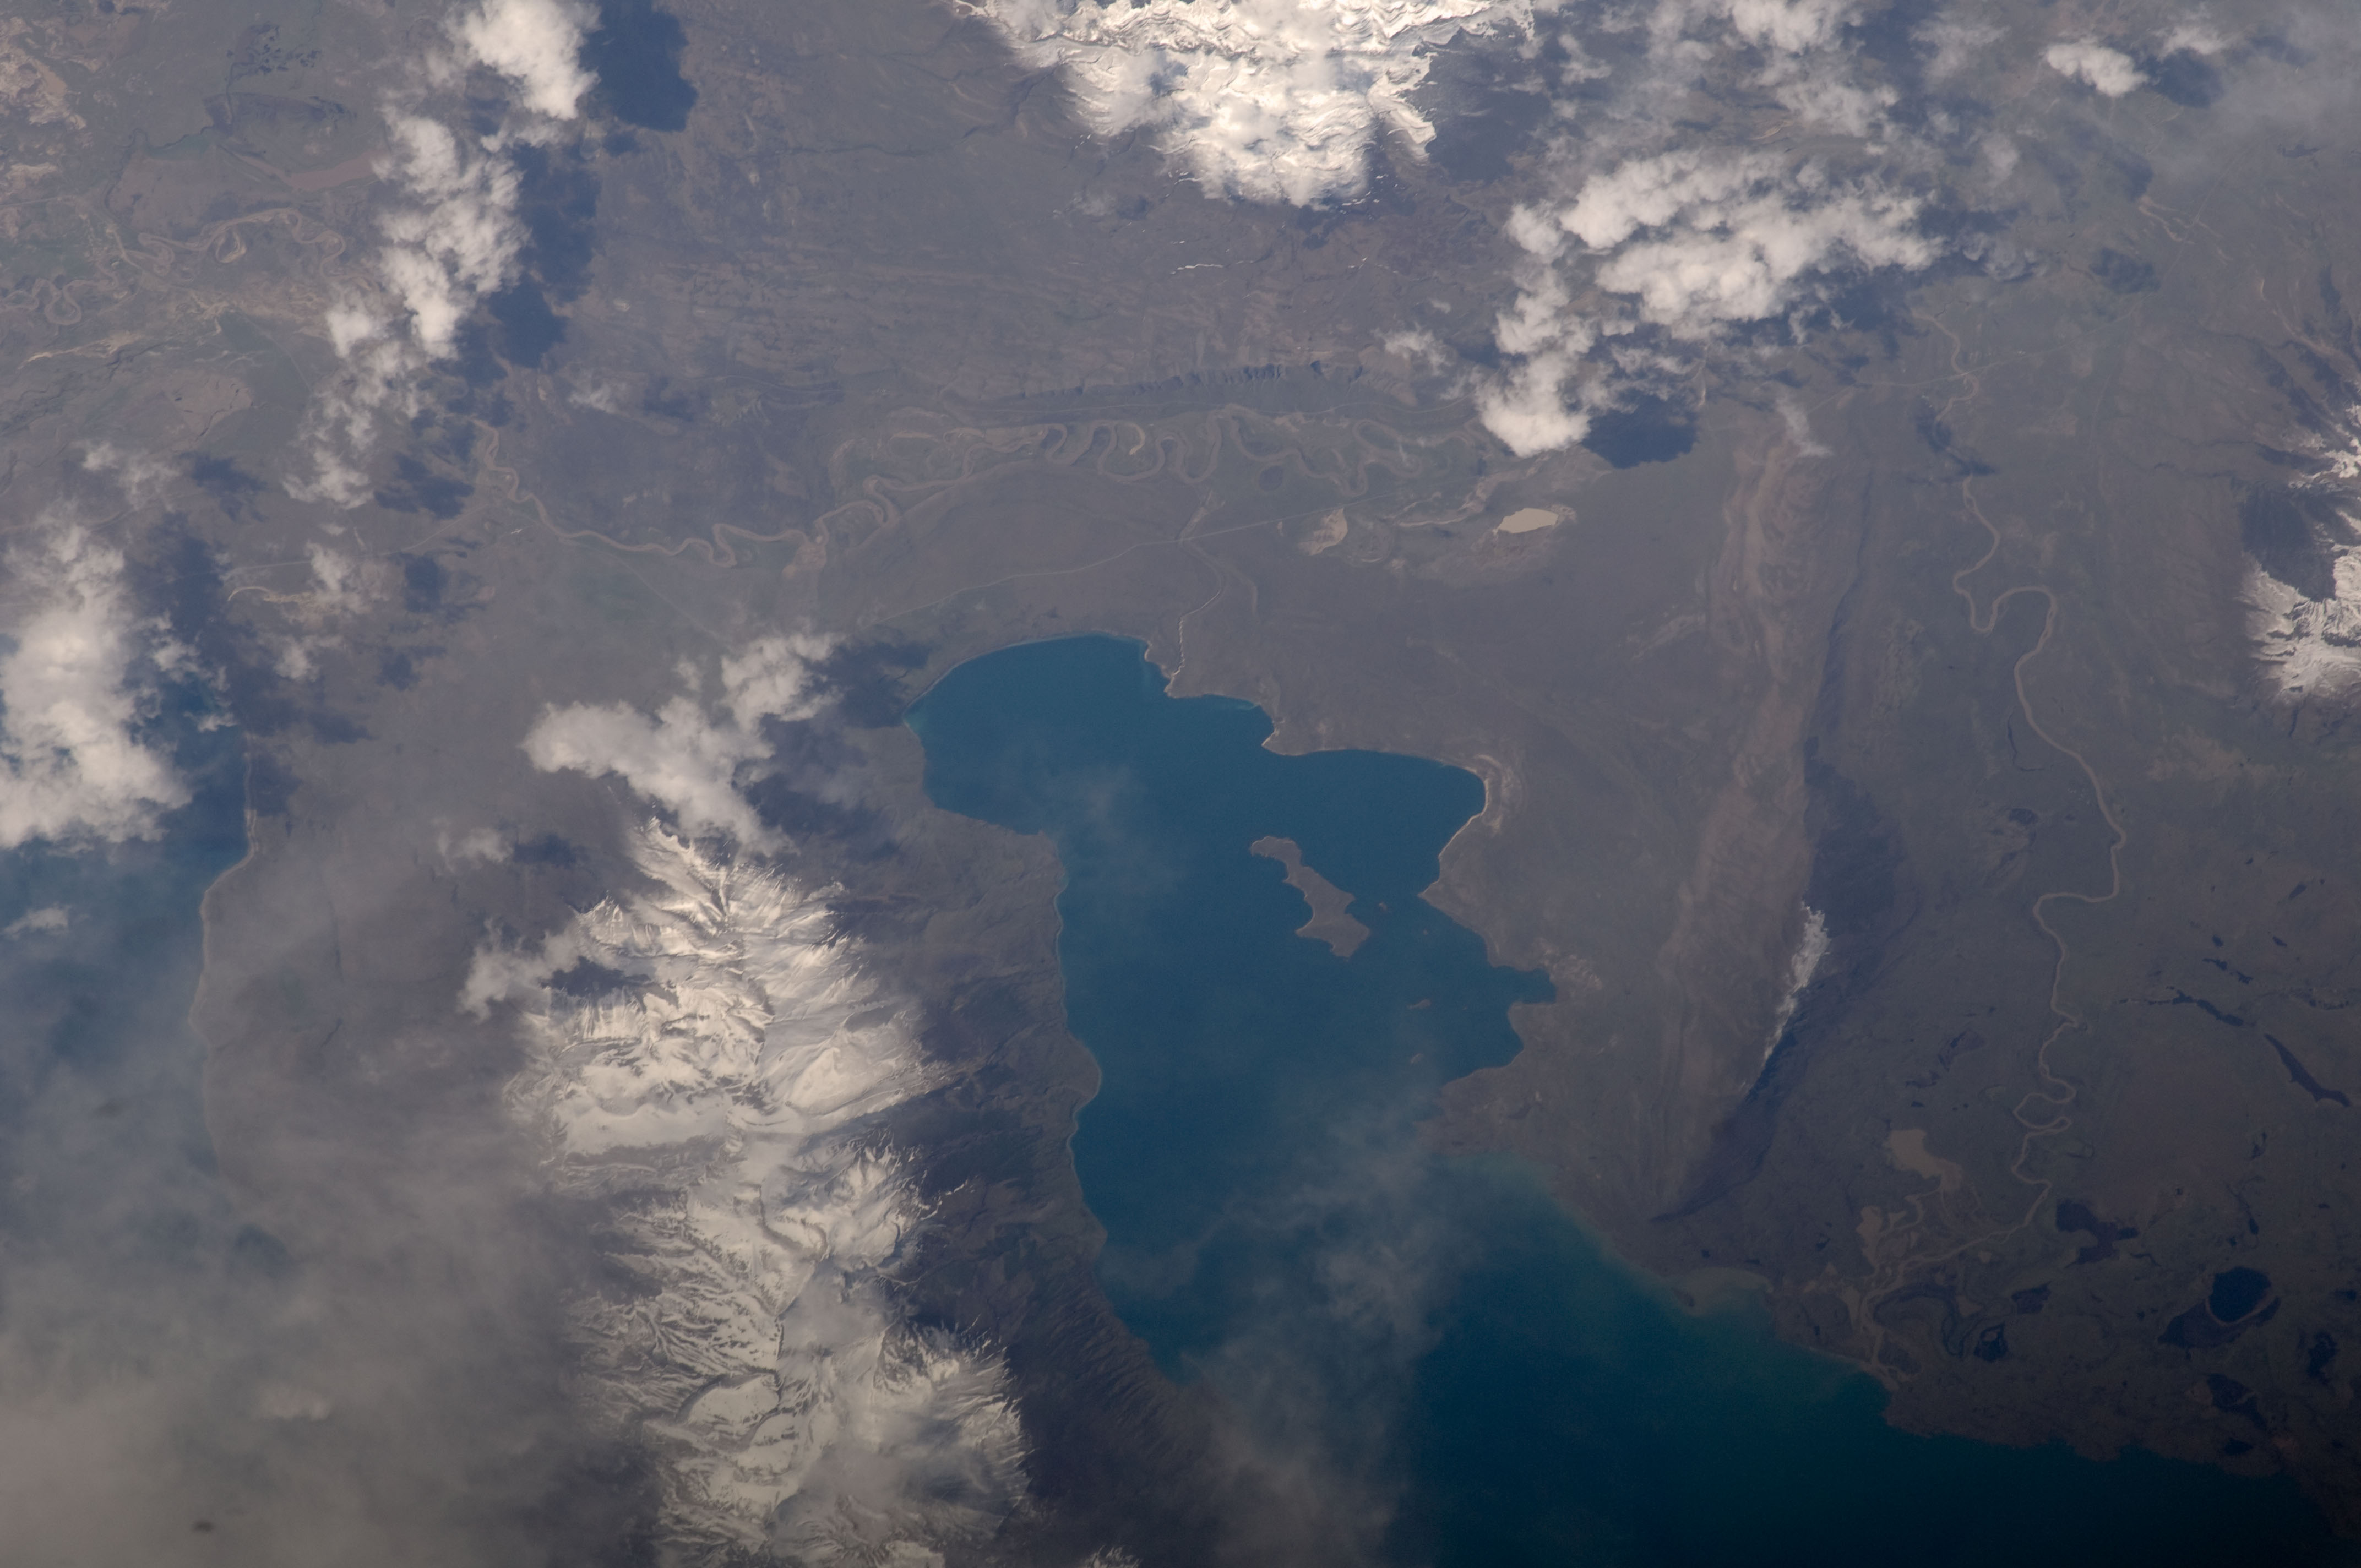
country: CHILE
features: LAGO DEL TORO, SNOWY RIDGE
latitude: -51.2
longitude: -72.6
